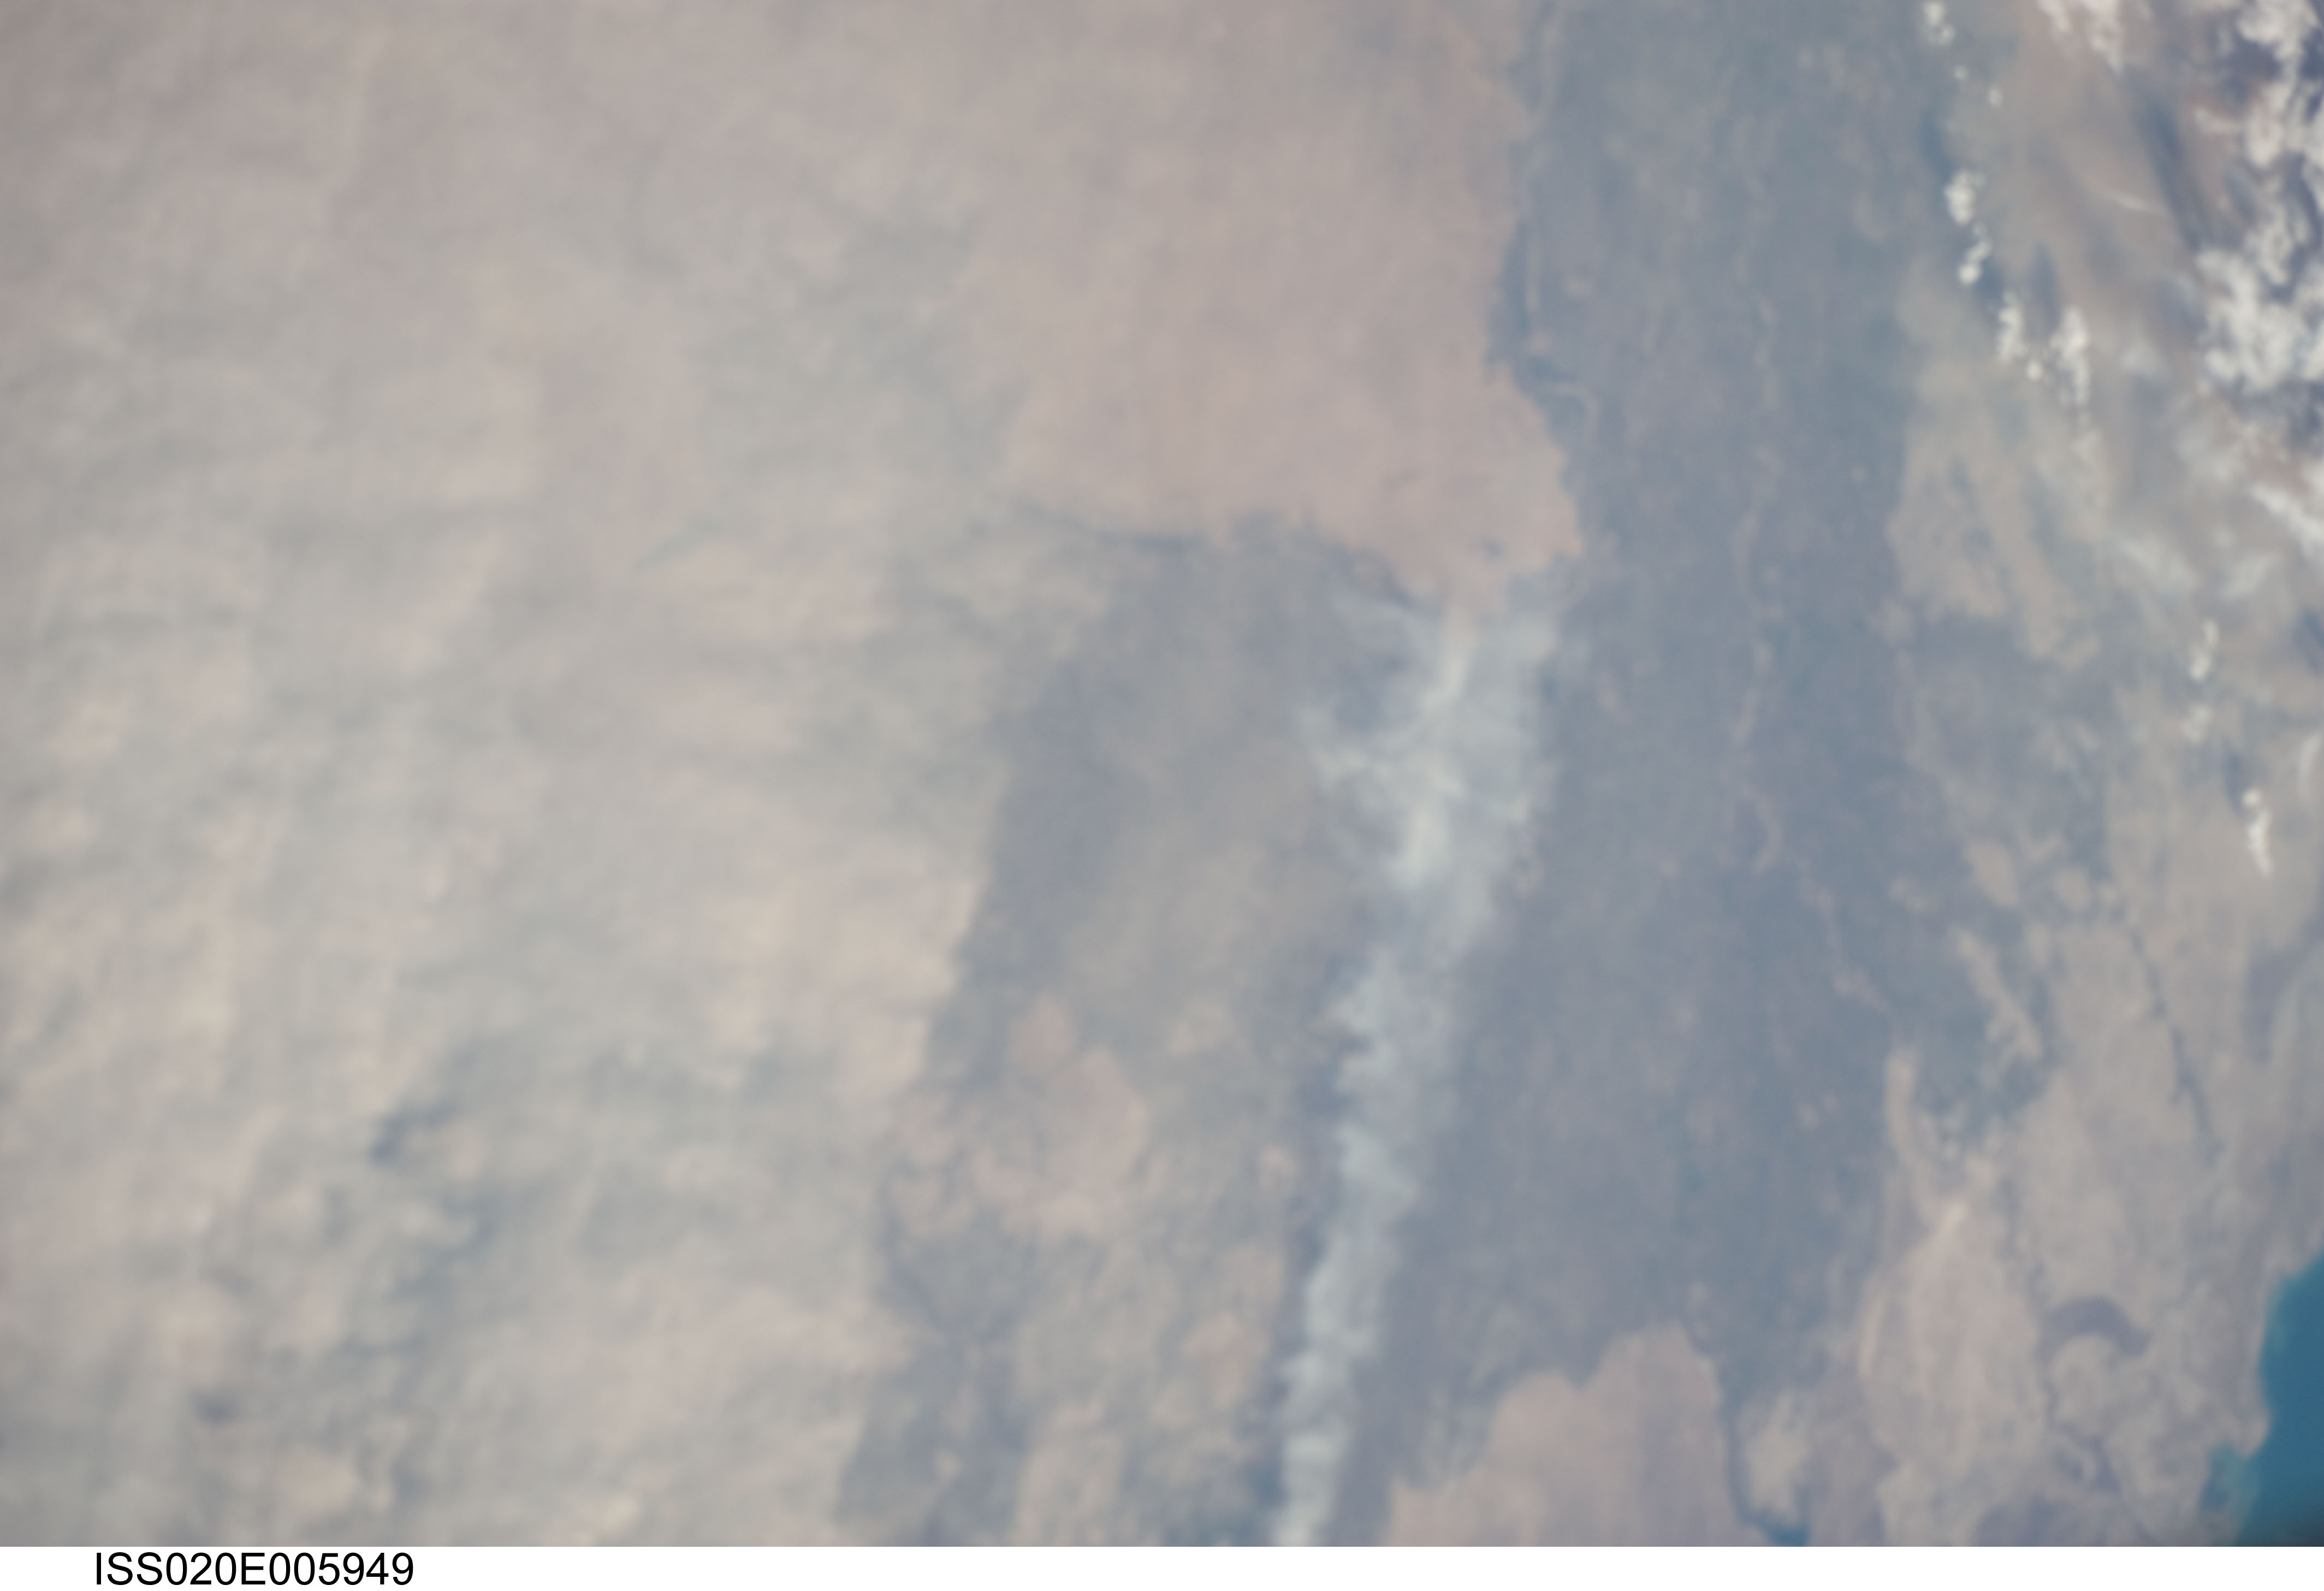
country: UZBEKISTAN
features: AMUDARYA R. DELTA, SE. OF ARAL SEA
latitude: 42.9
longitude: 59.6
